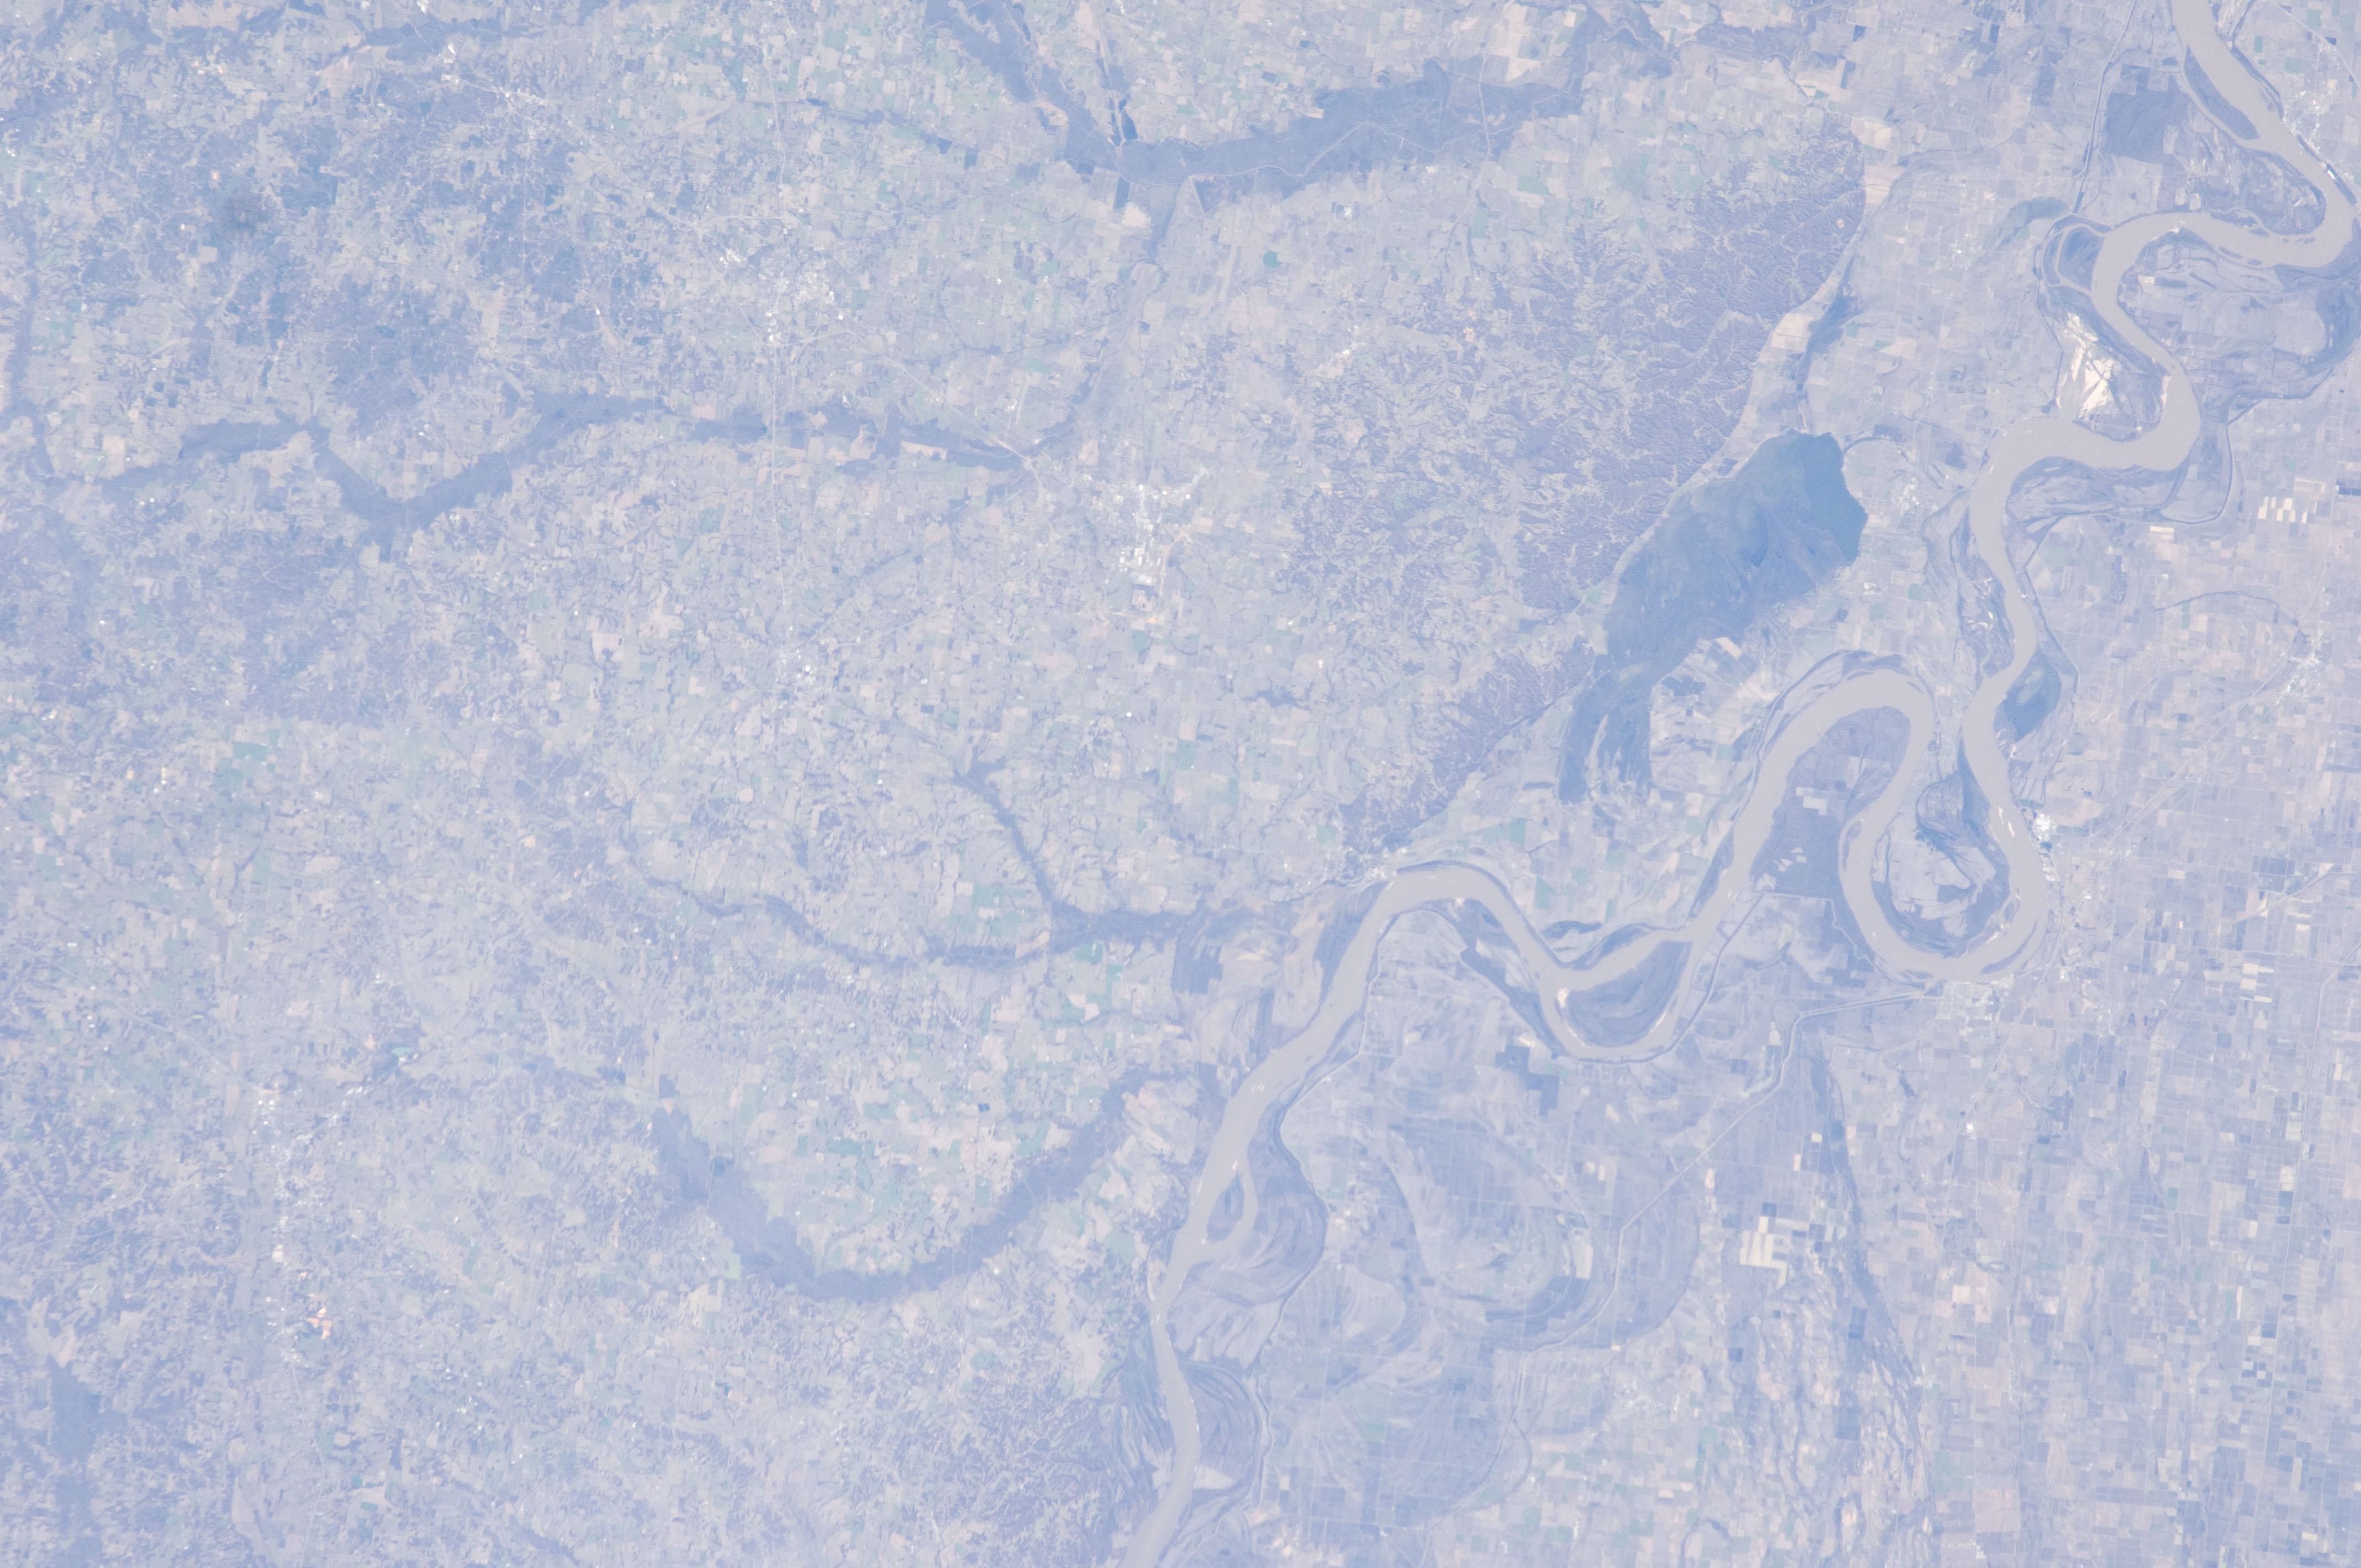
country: USA-KENTUCKY
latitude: 36.6
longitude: -89.1
